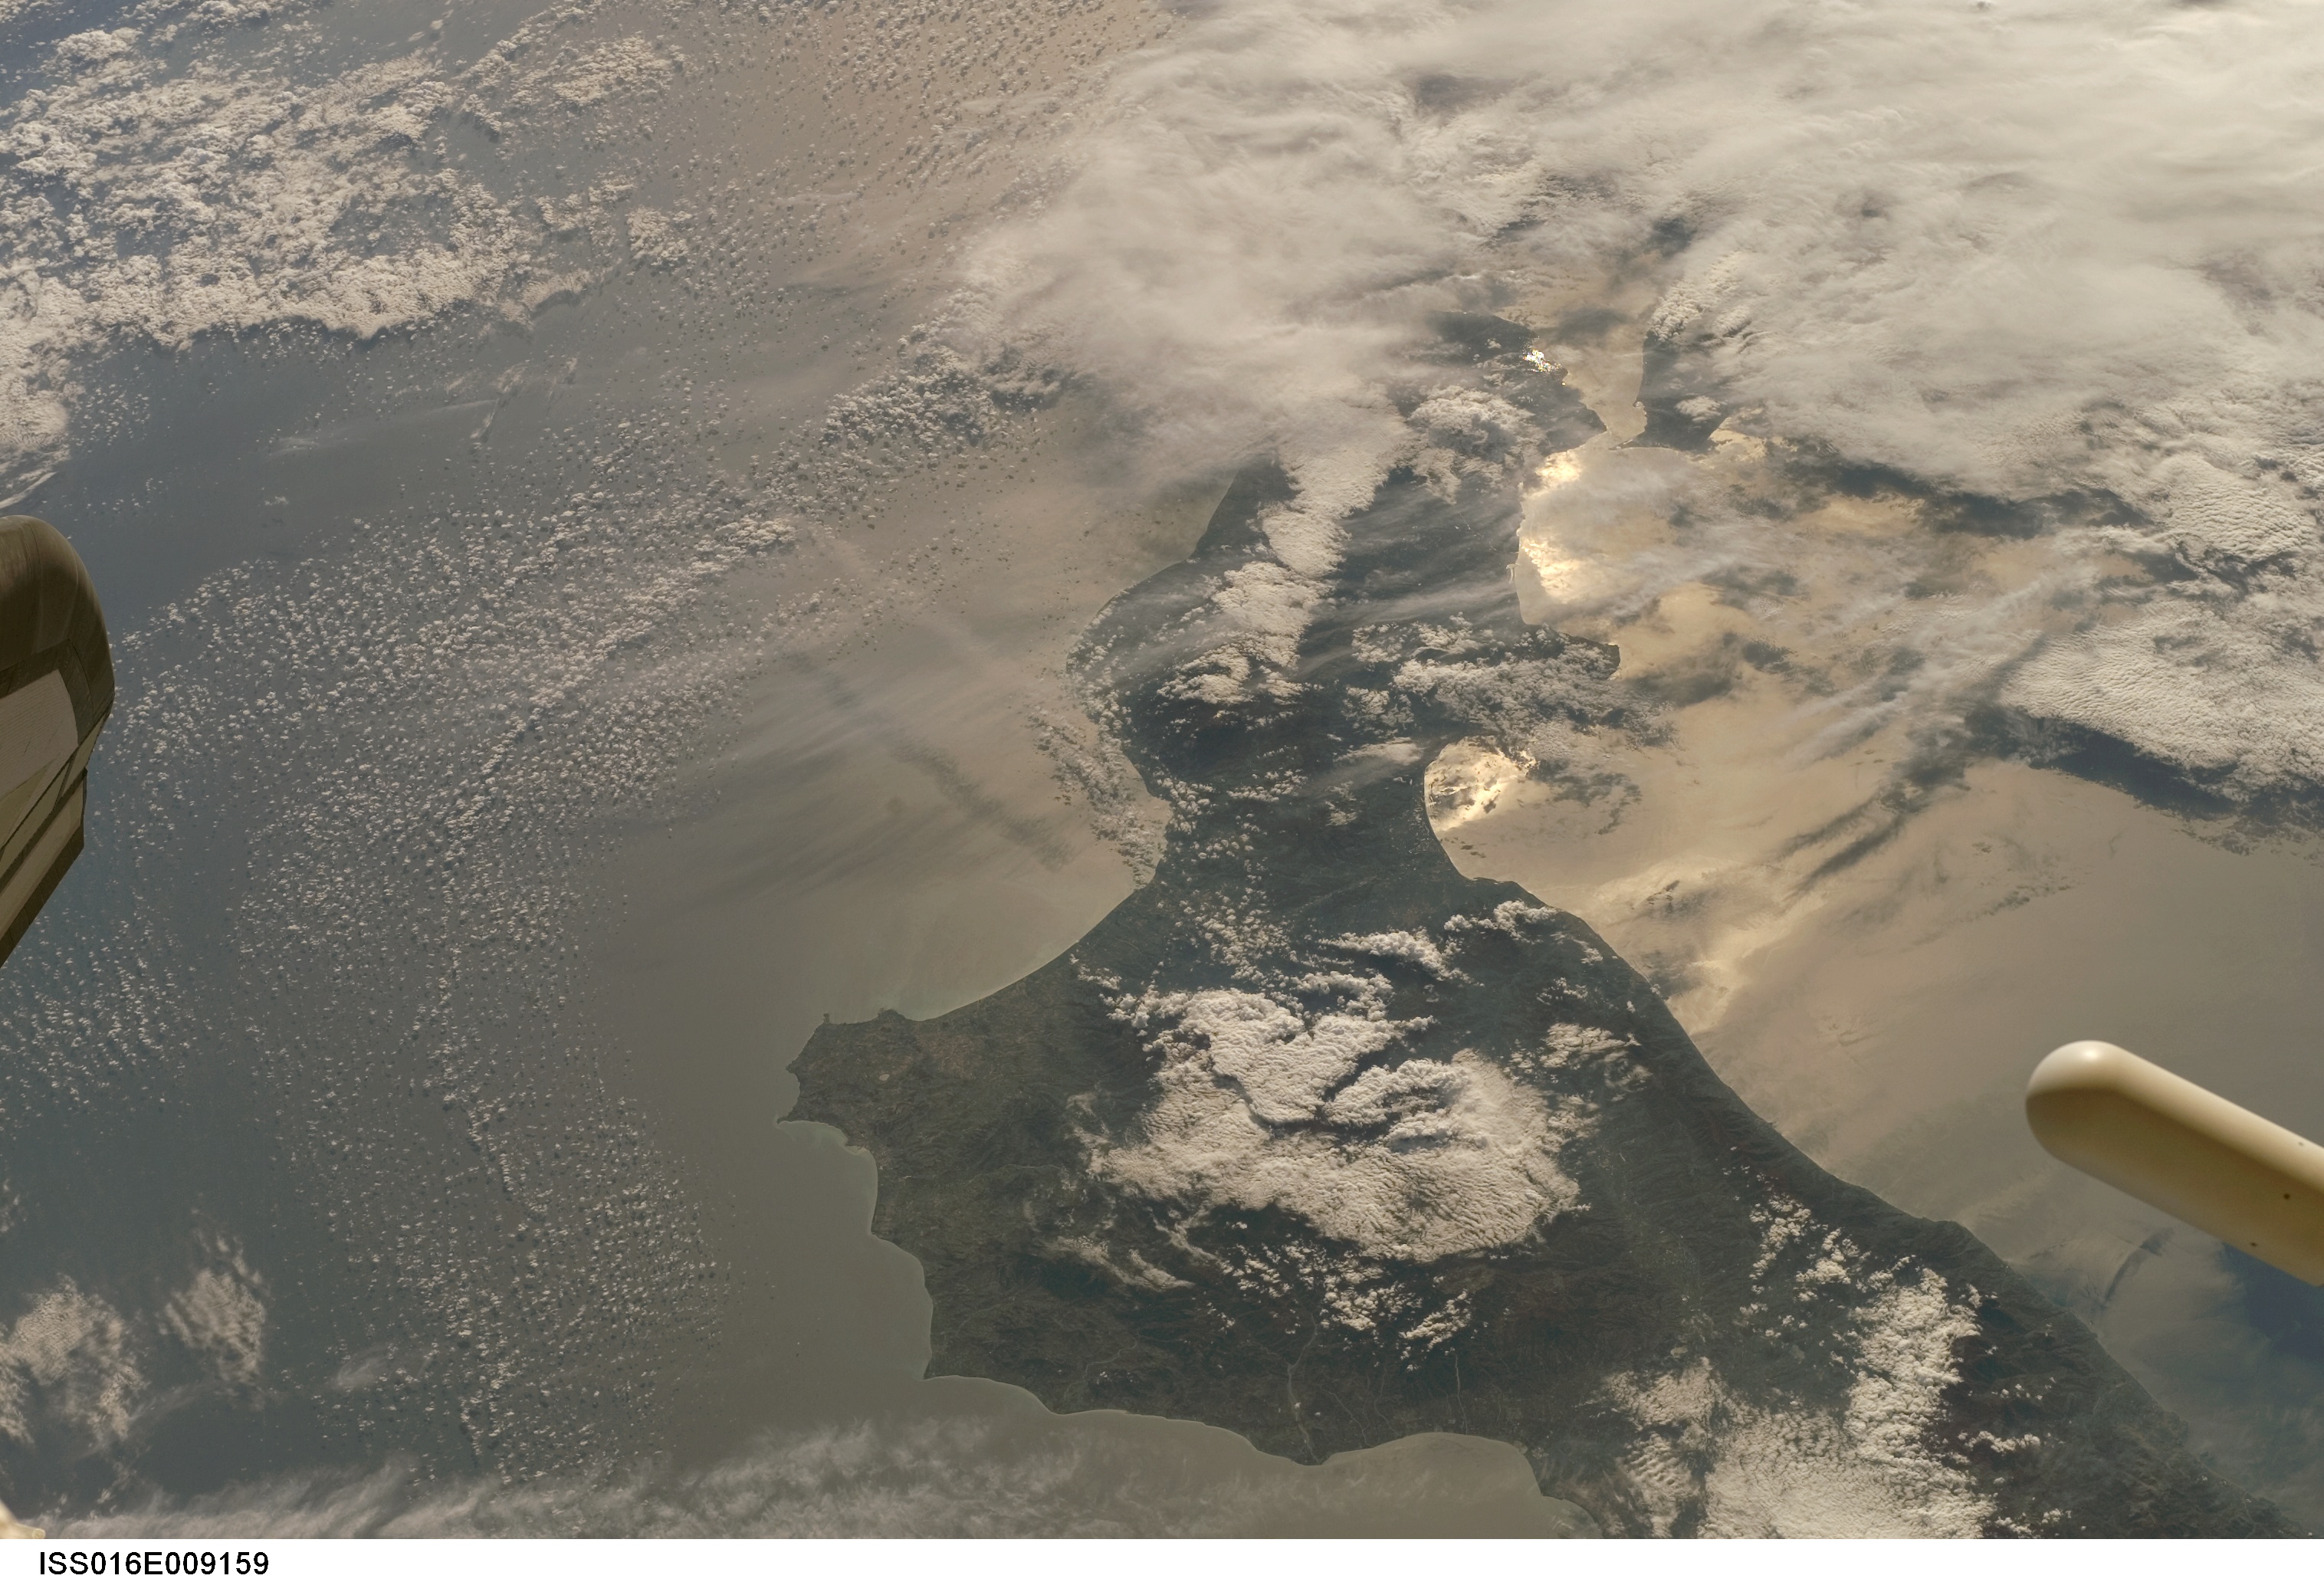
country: ITALY
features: CALABRIA REGION, COAST, SHUT.
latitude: 38.5
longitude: 16.5
